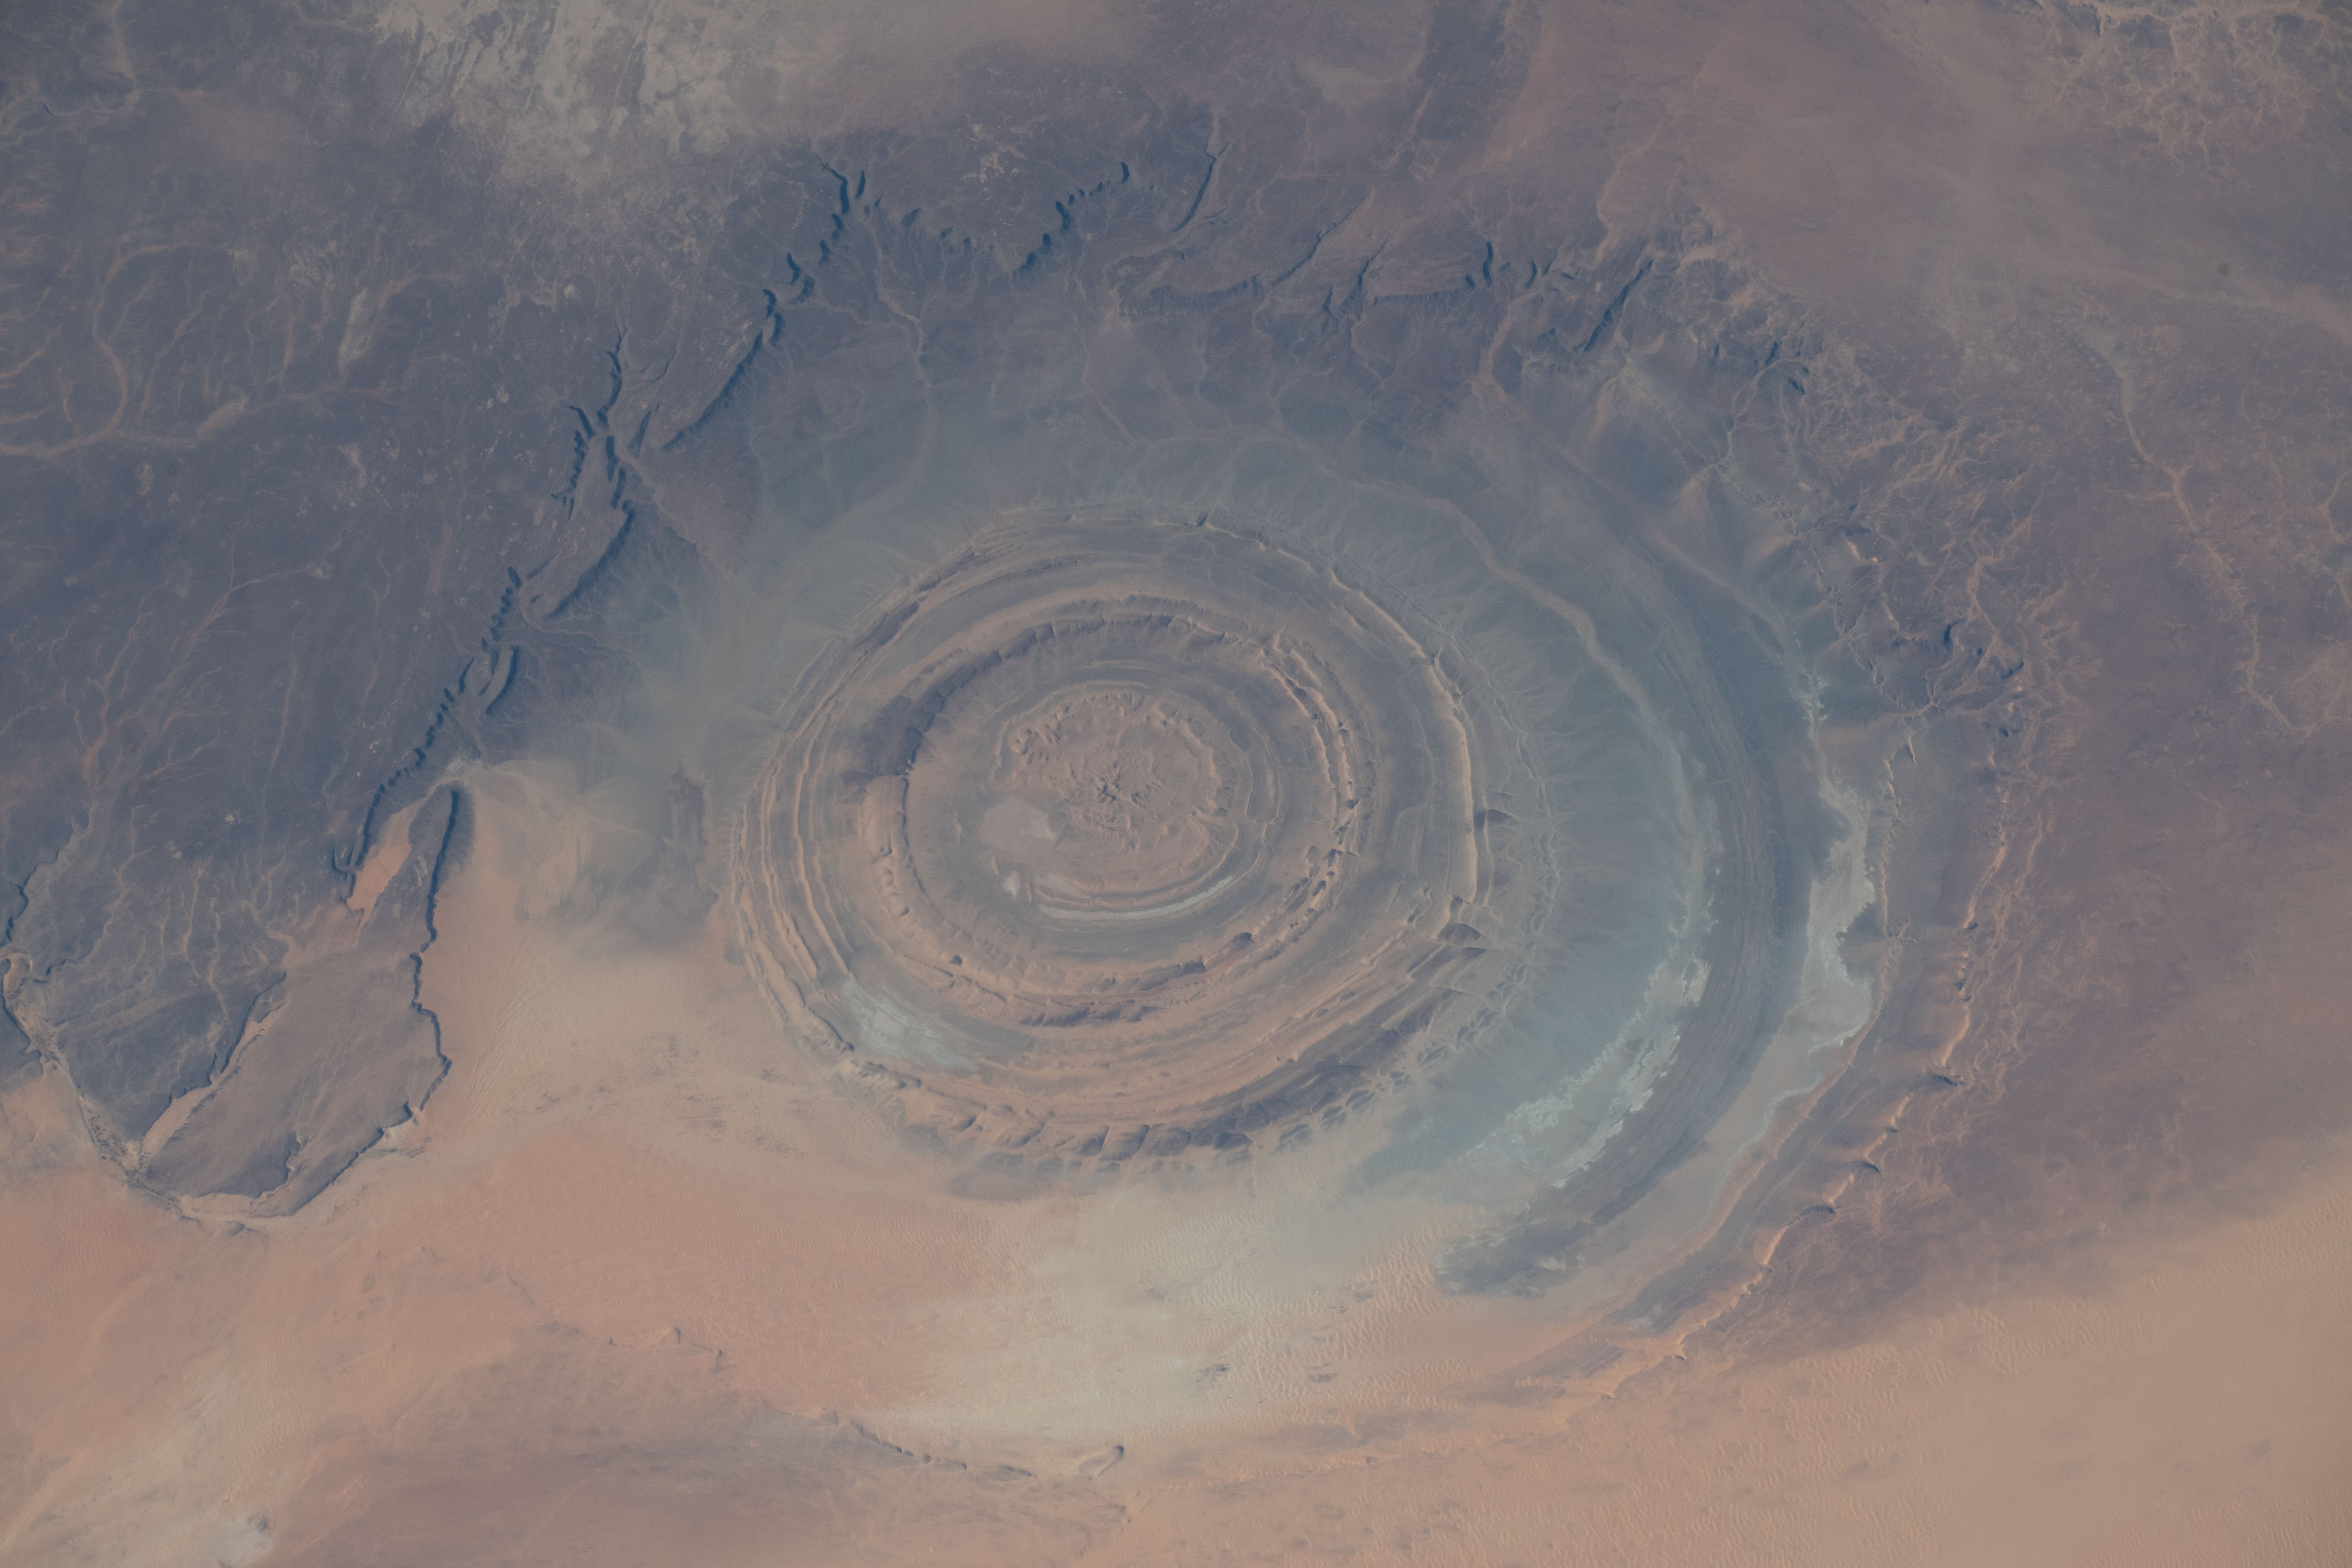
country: MAURITANIA
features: RICHAT STRUCTURE, AKCHAR DESERT
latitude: 21.1
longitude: -11.4
